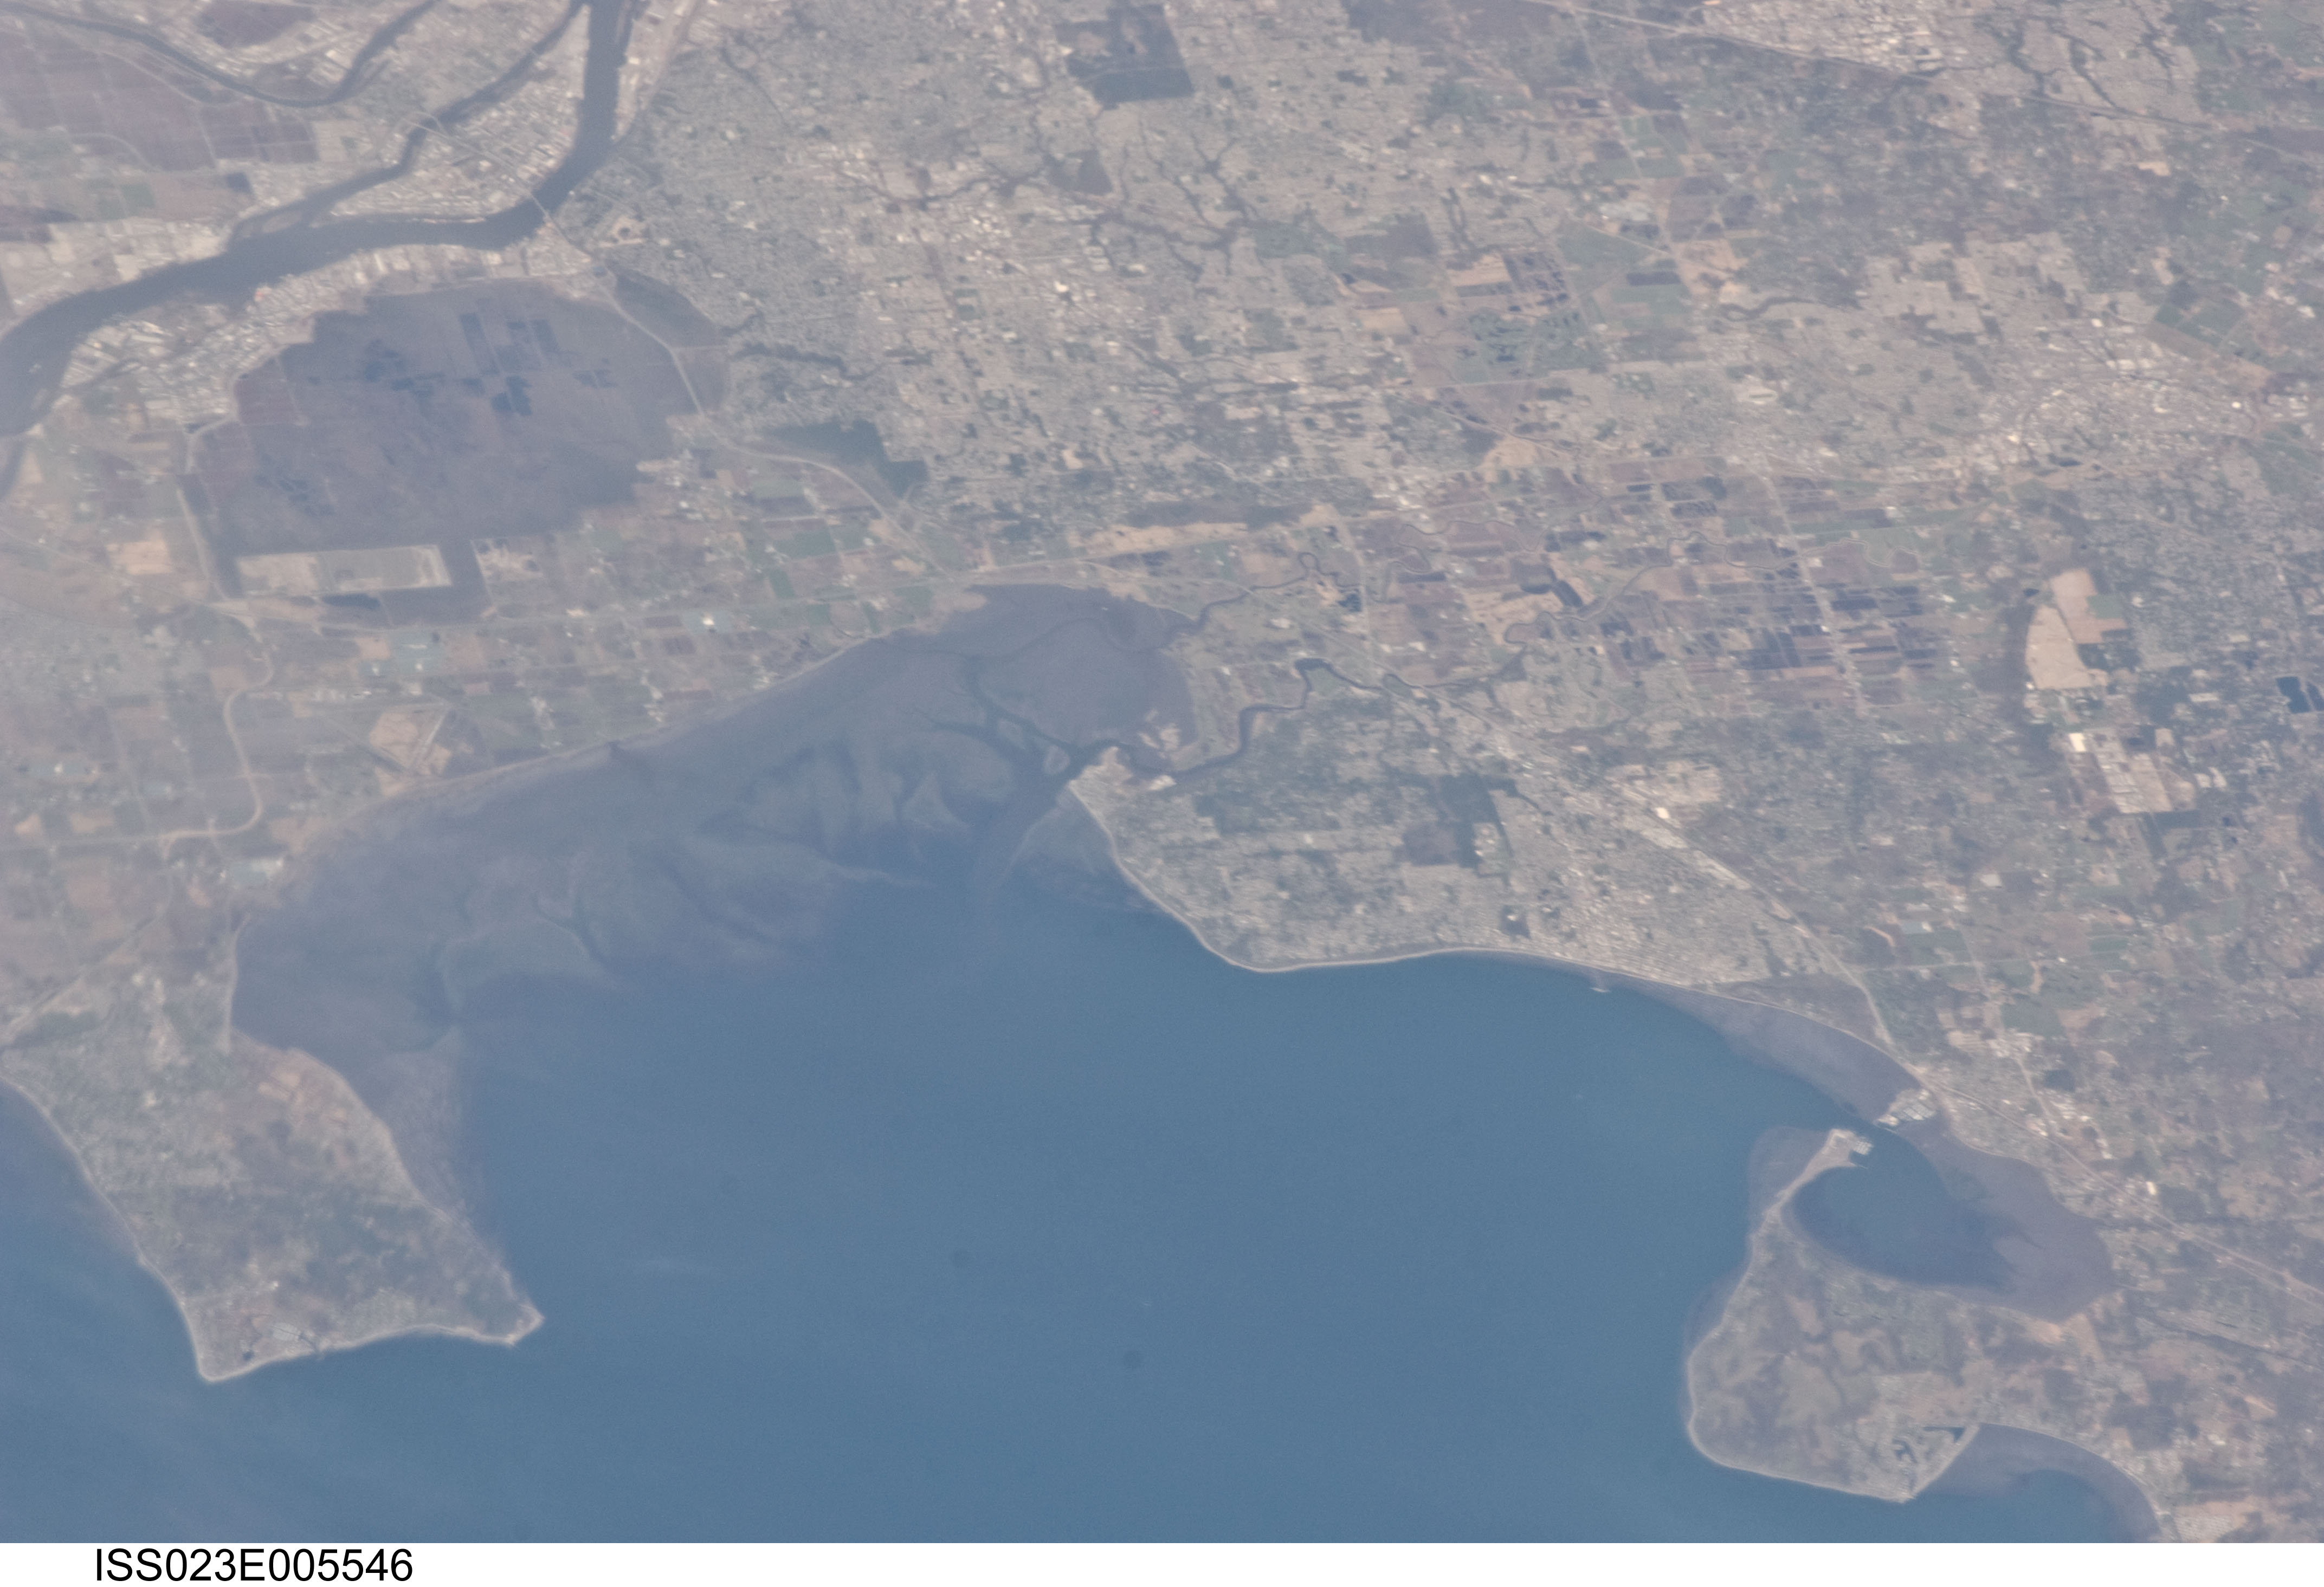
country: CANADA-BC
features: SEMIAHMOO BAY, SURREY
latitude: 49.0
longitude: -122.9
